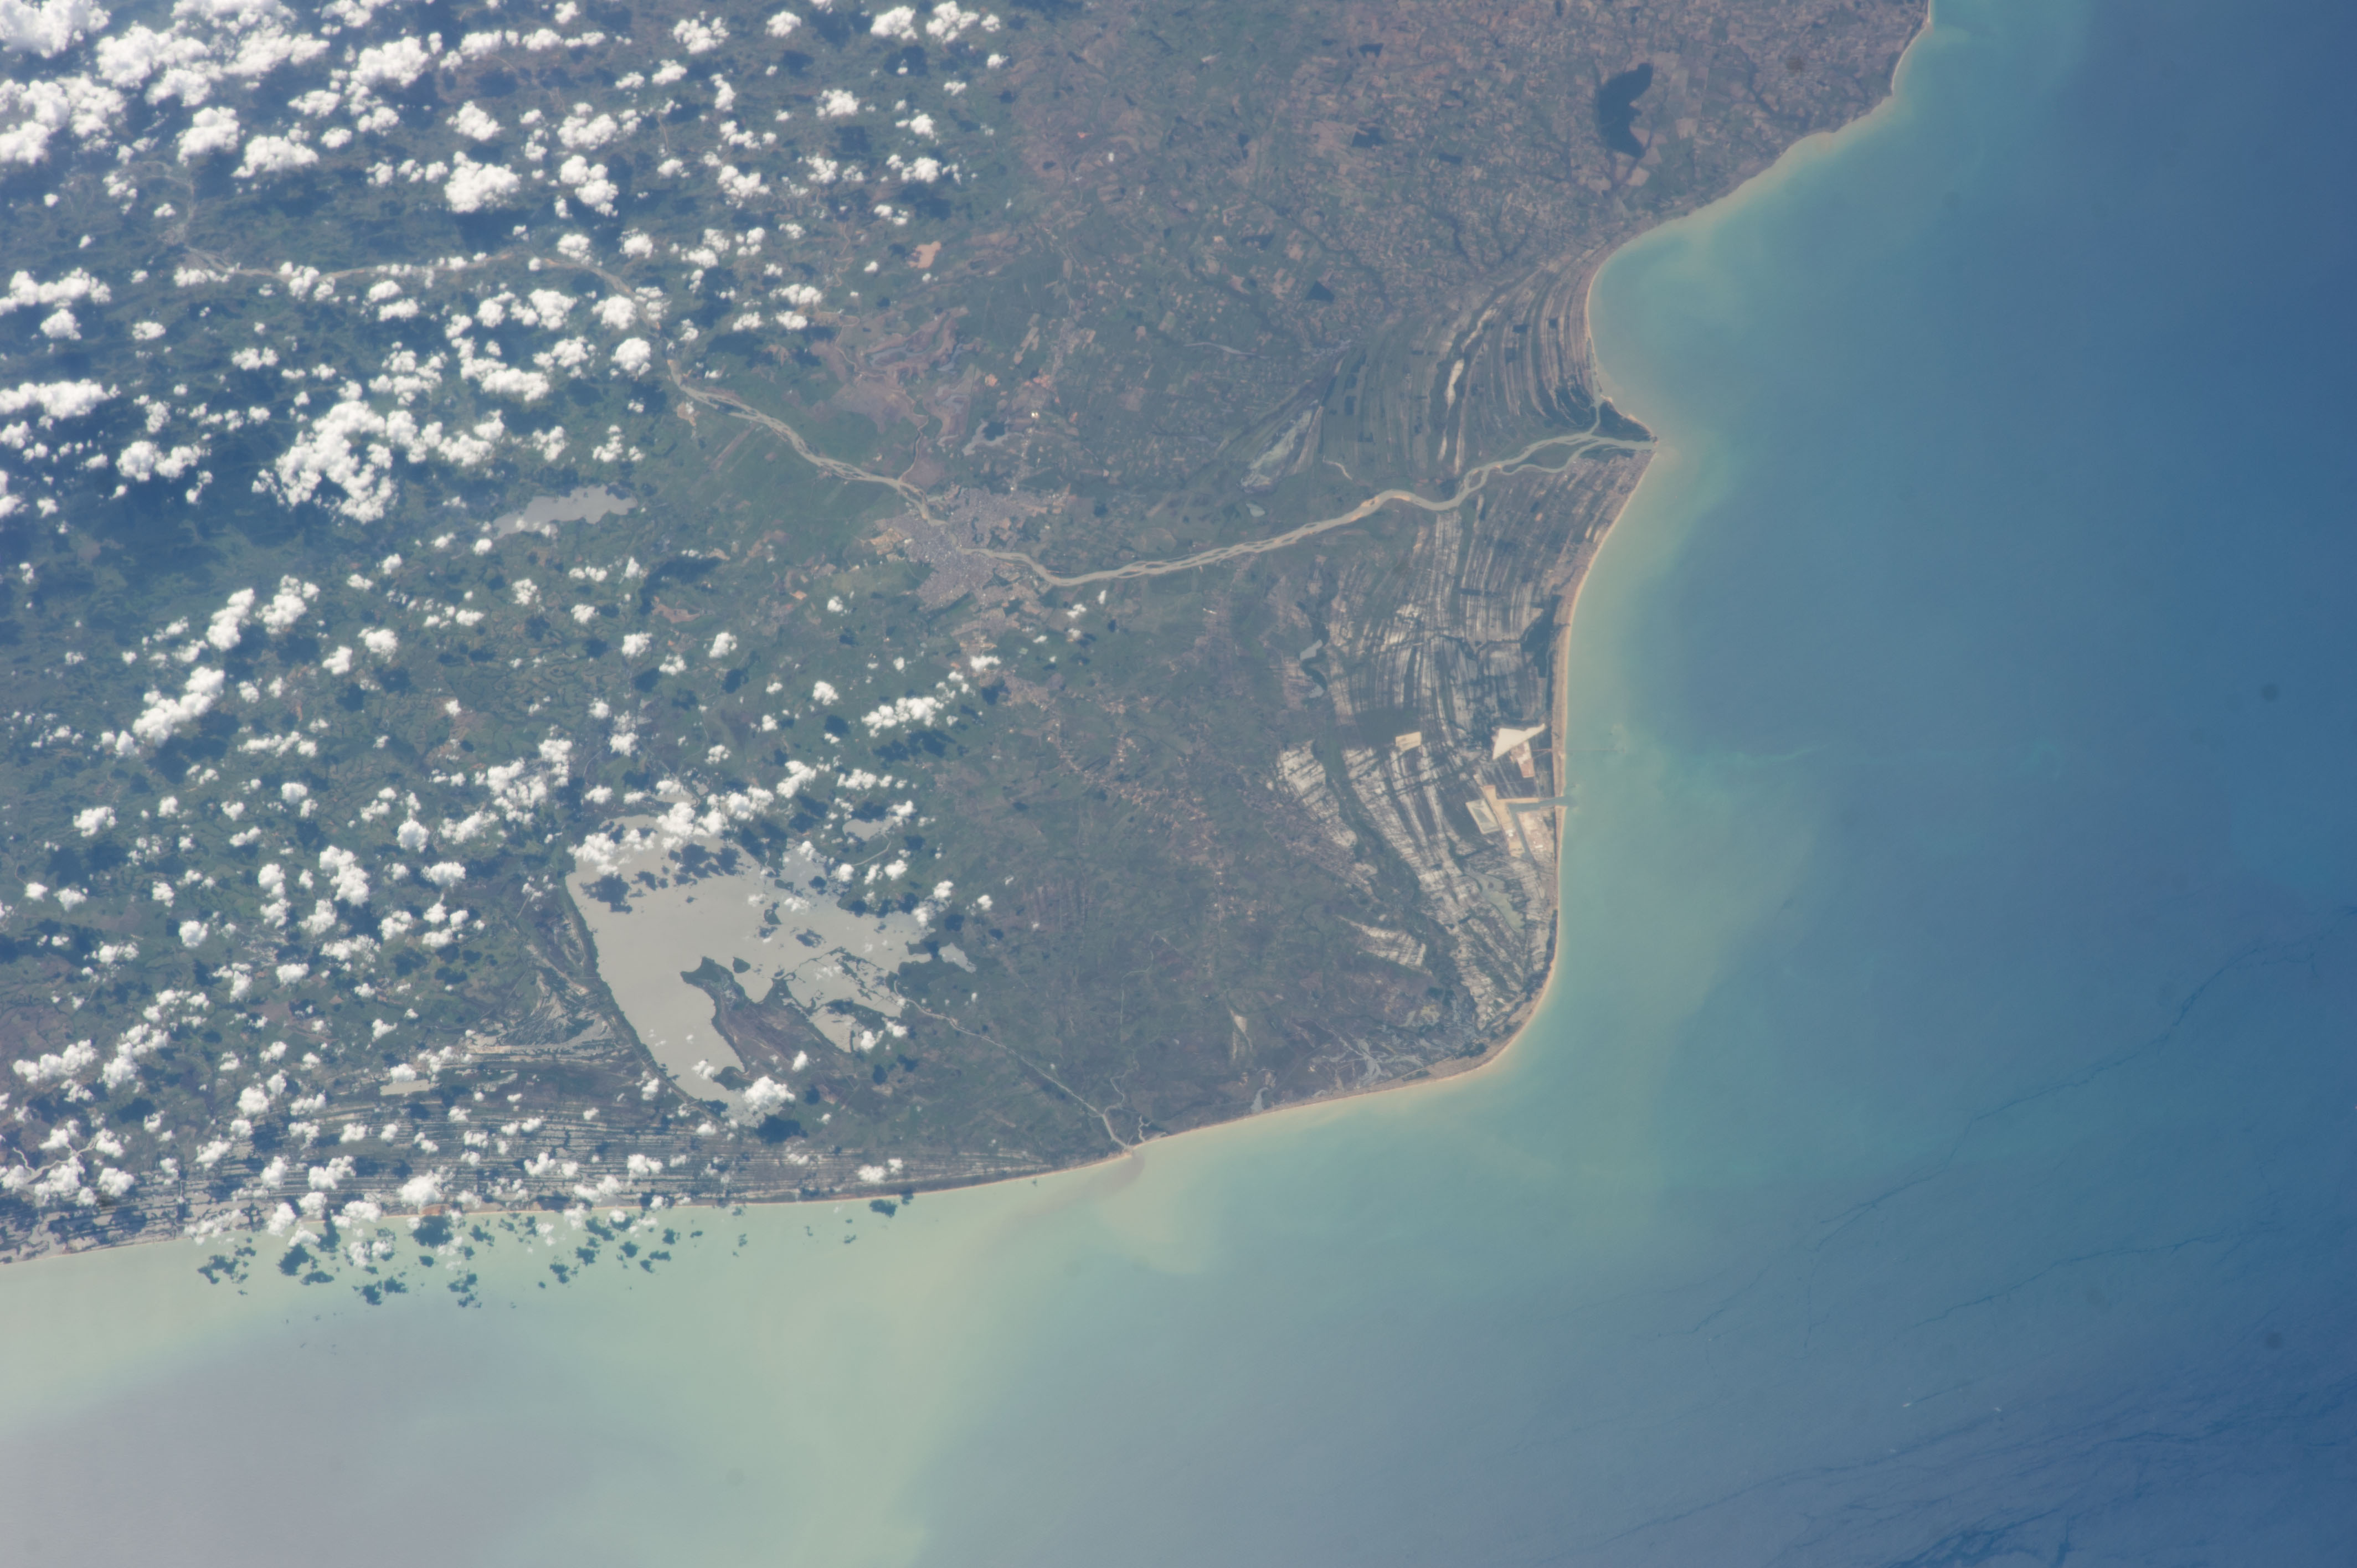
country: BRAZIL
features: FEIA LAKE, CAMPOS, PARAIBA DO SUL RIVER, ATLANTIC OCEAN
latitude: -21.9
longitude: -41.3
